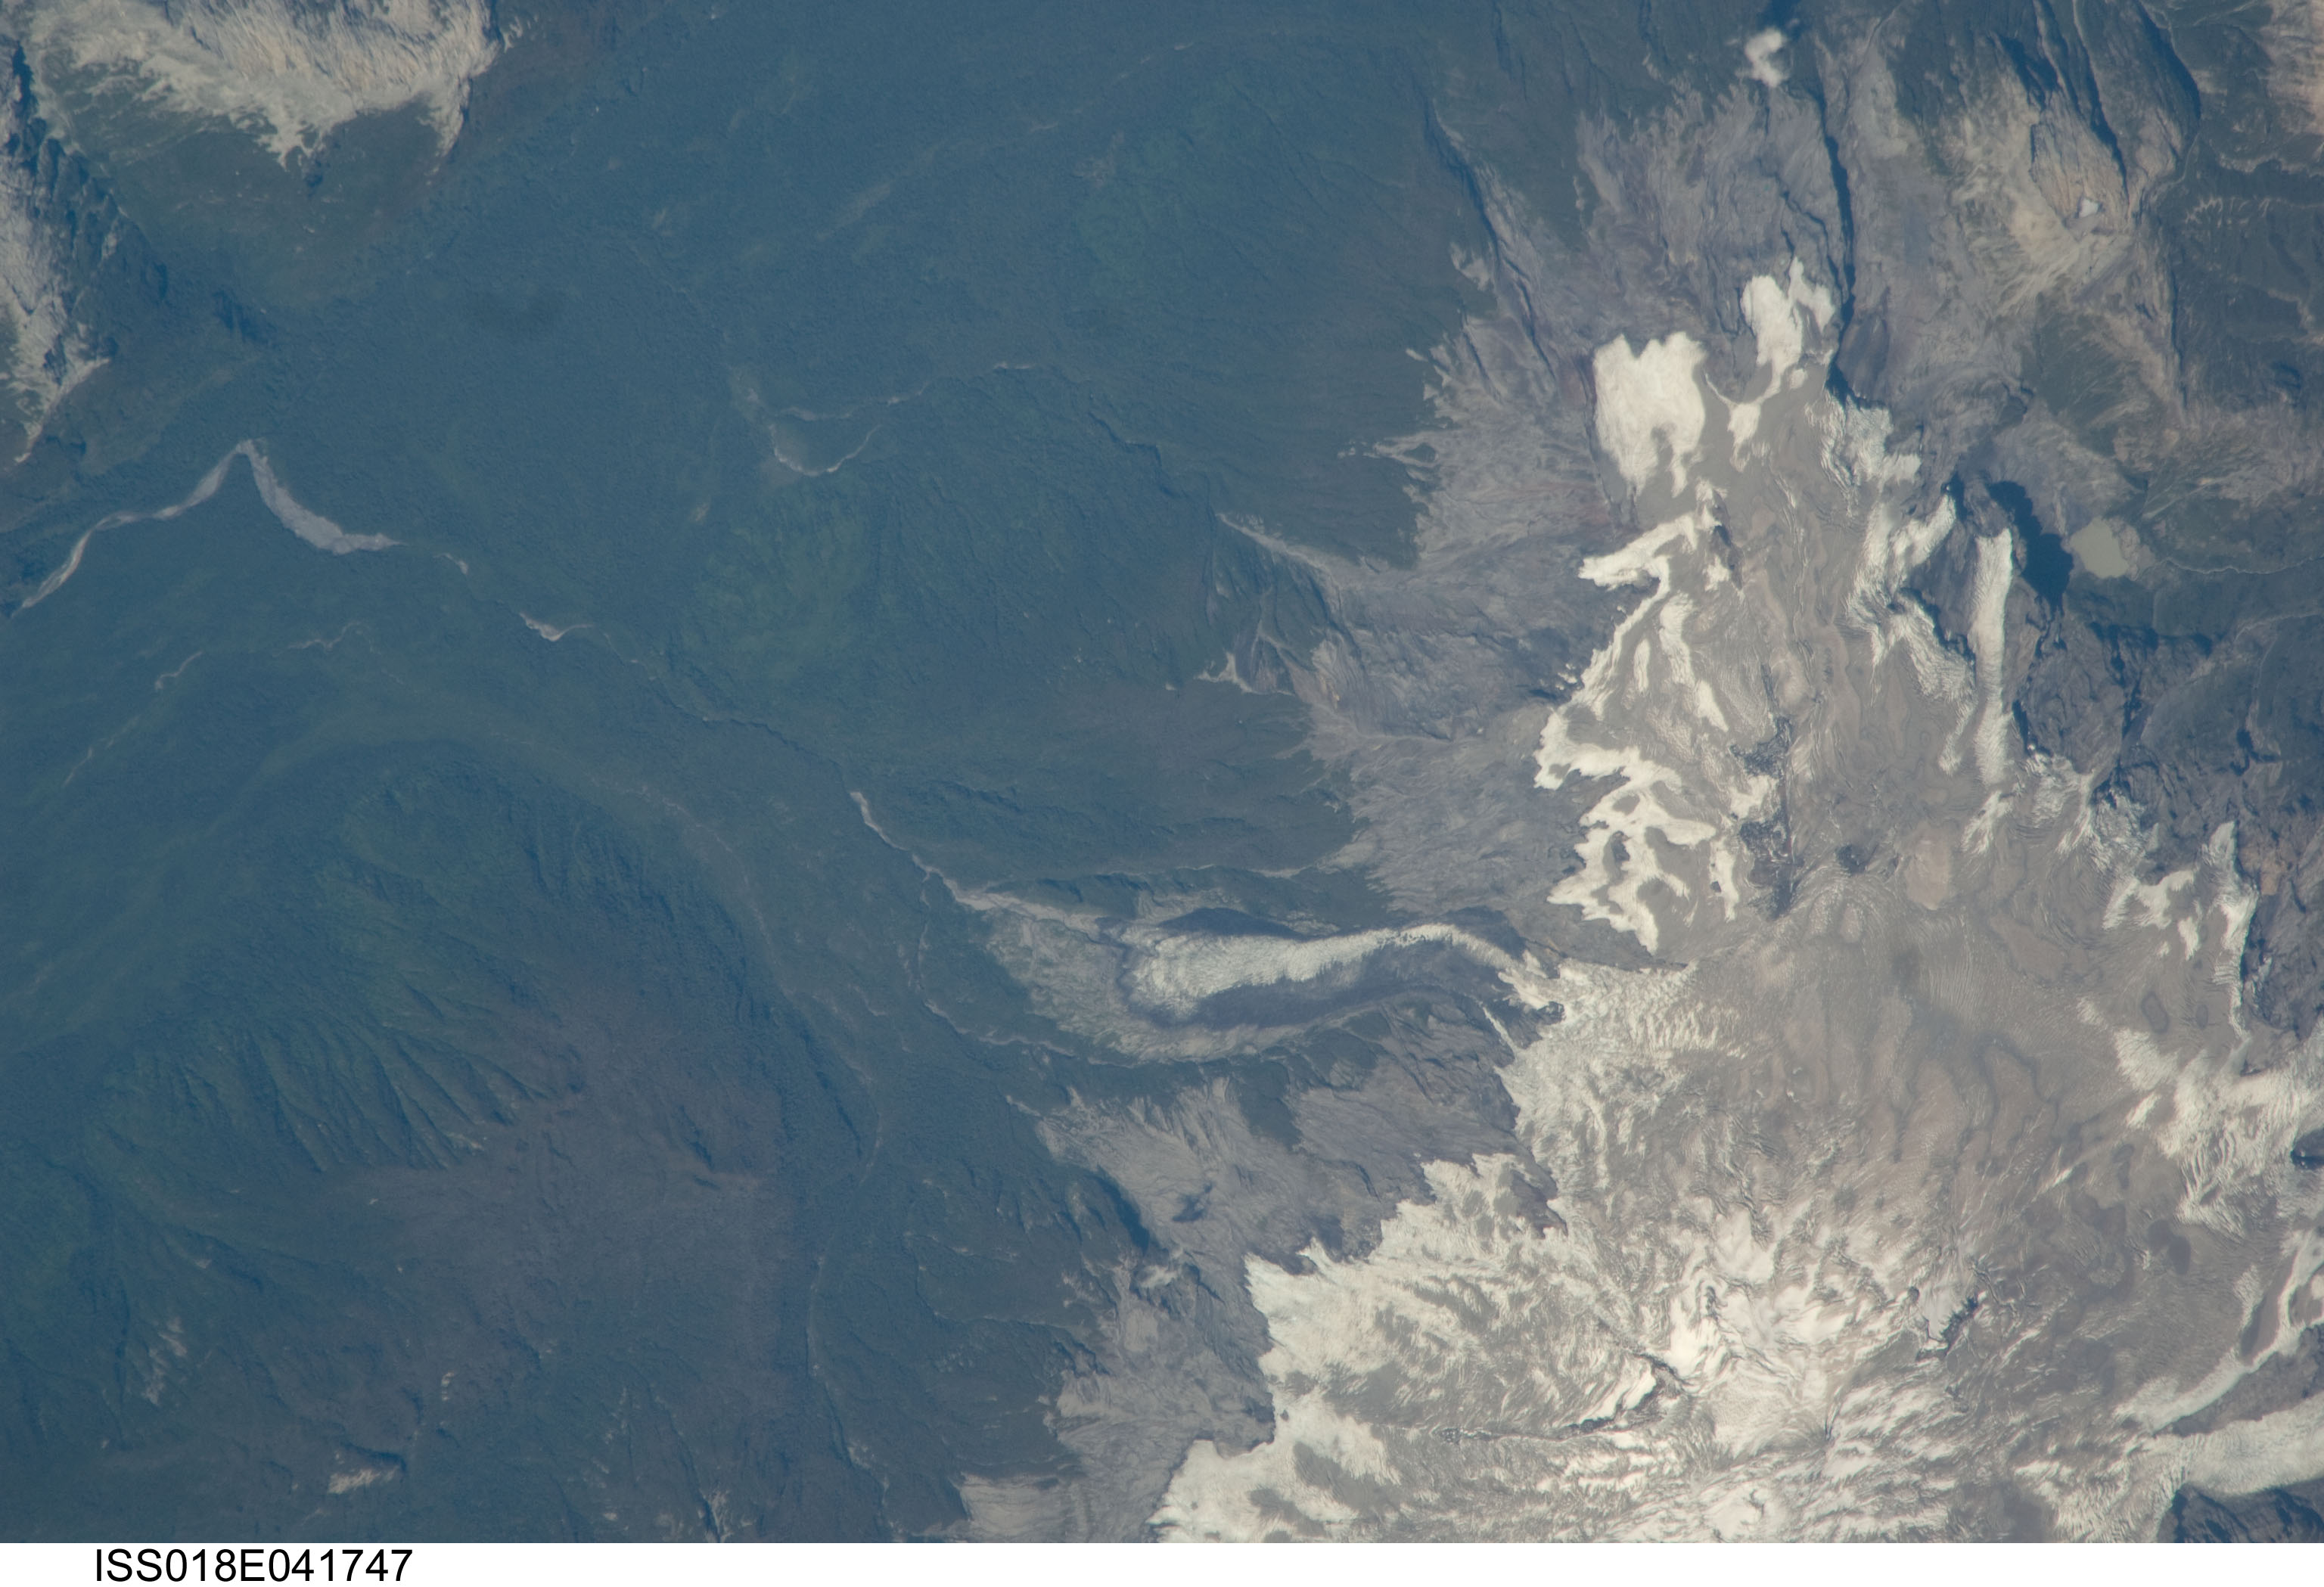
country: CHILE
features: MINCHINMAVIDA VOL., LAVA FLOWS, FOR., GL.
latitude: -42.8
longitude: -72.4
